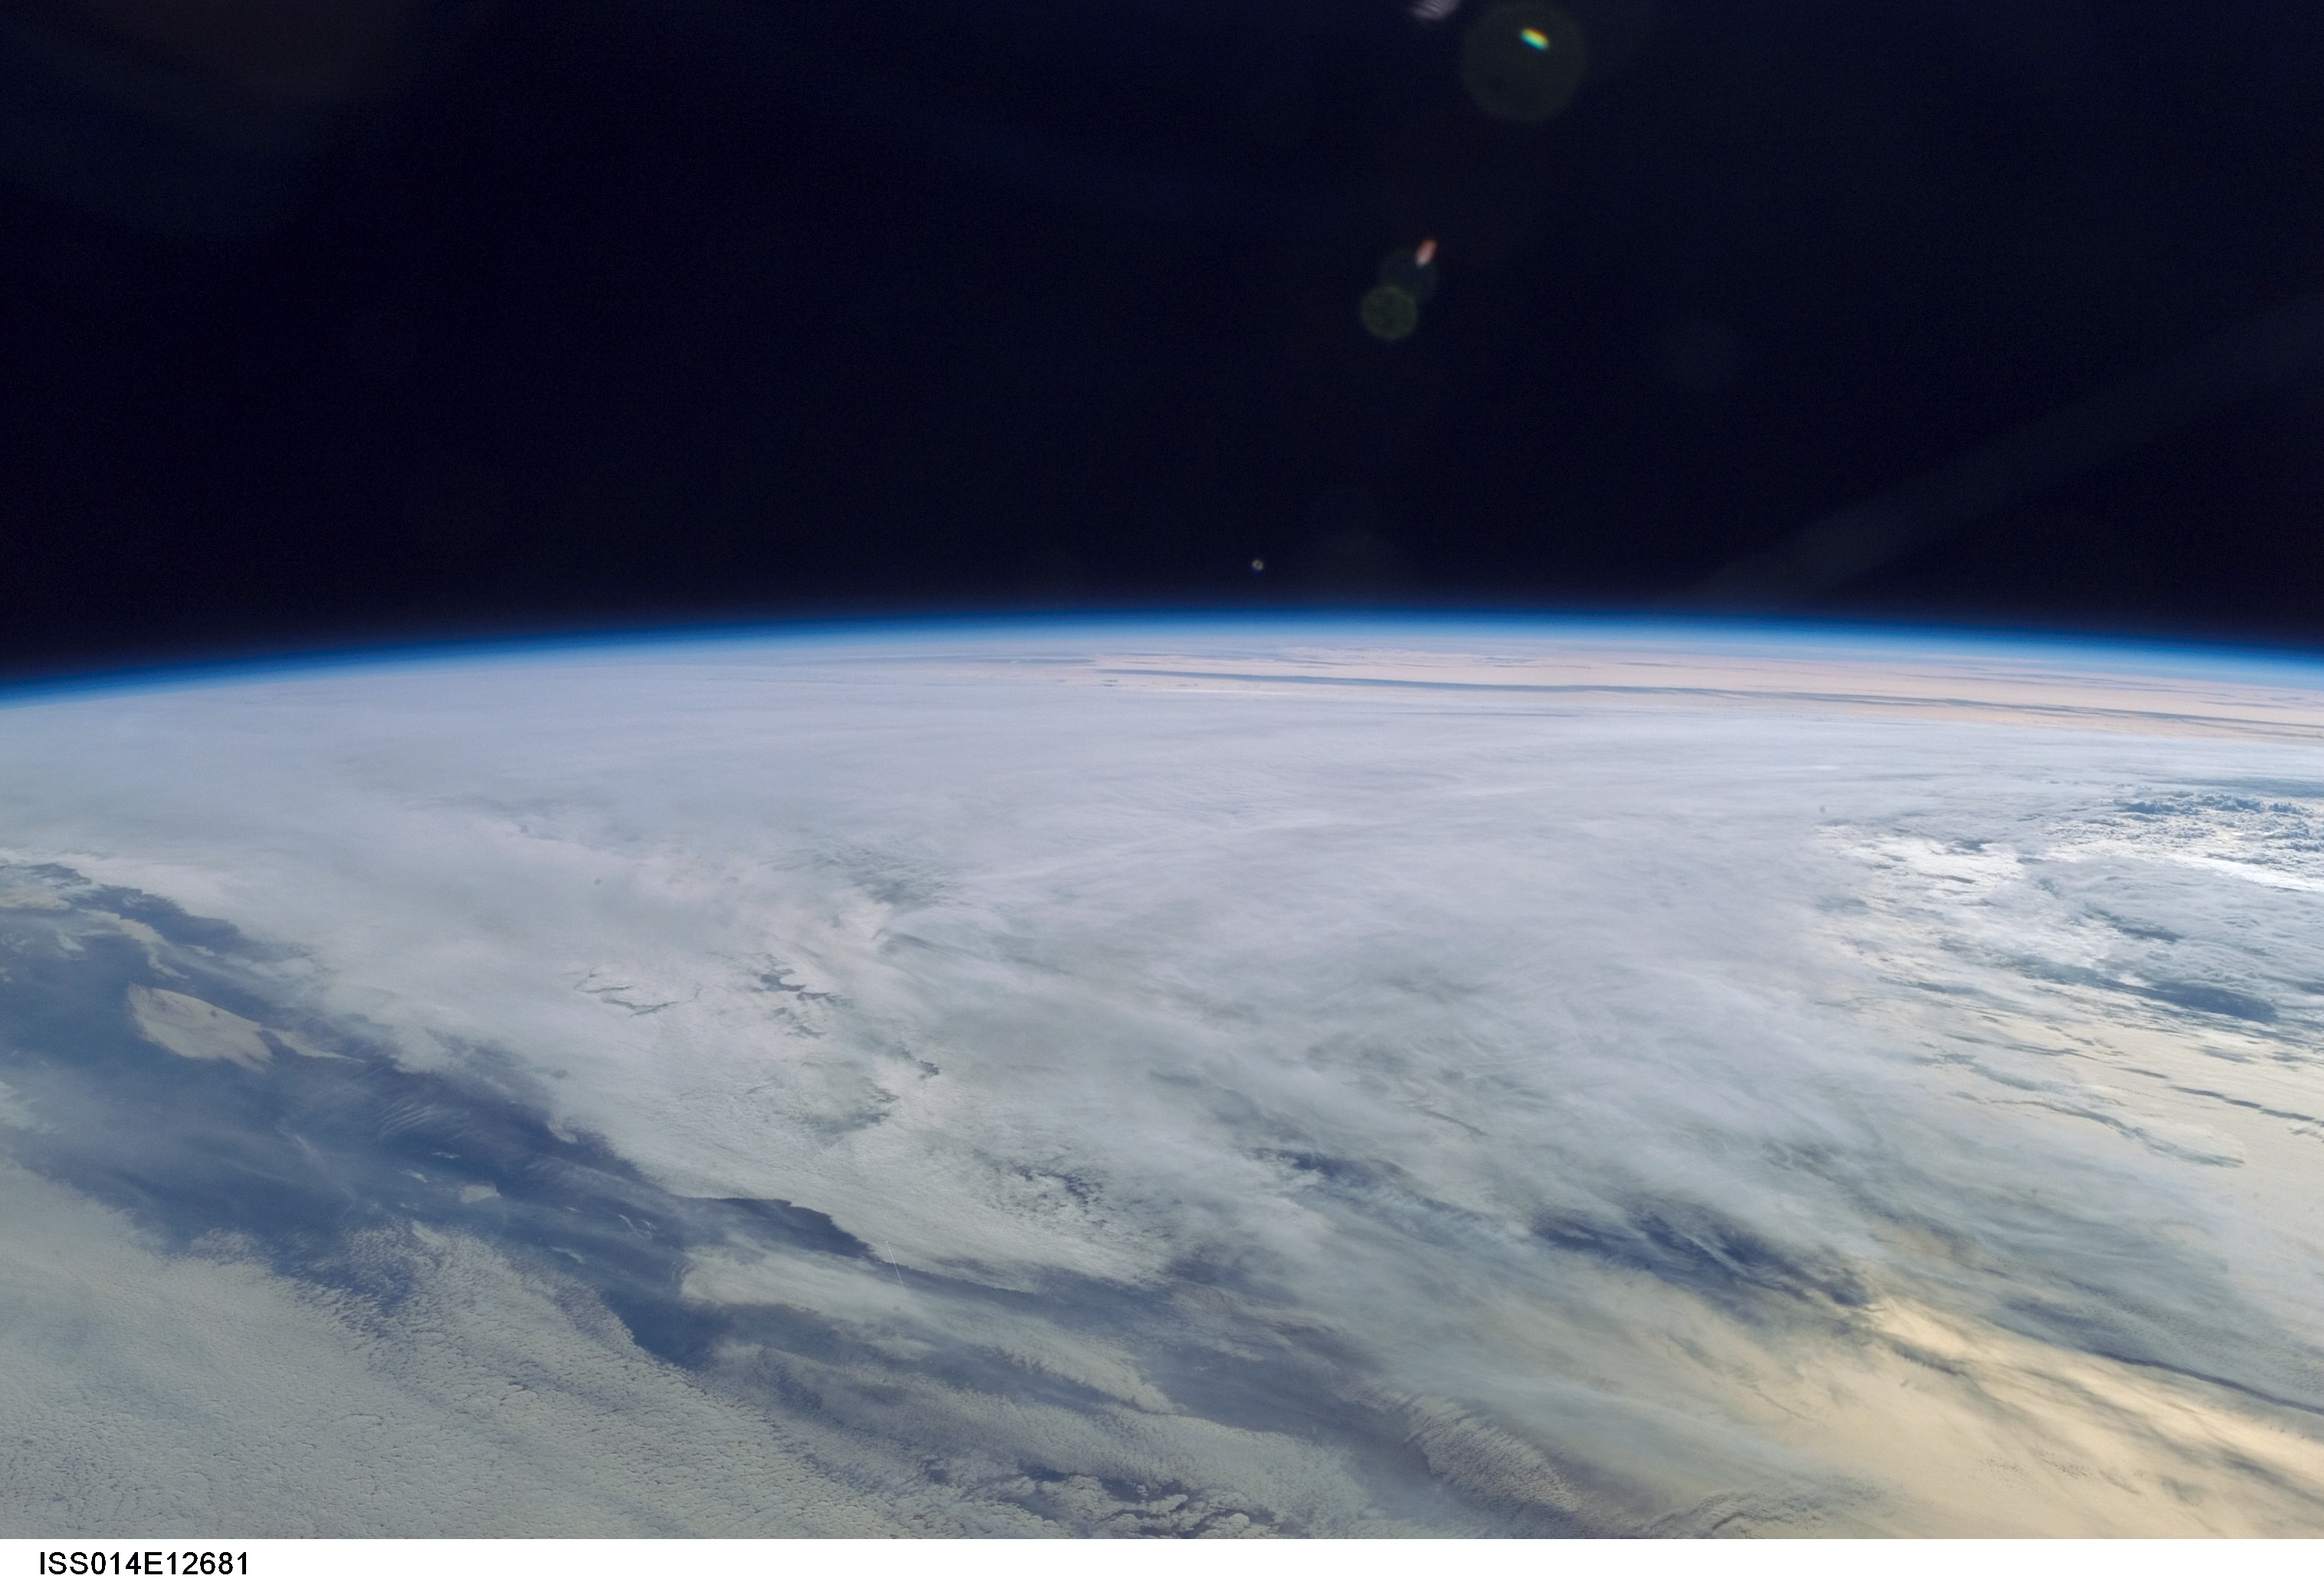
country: INDIAN OCEAN
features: PAN-GLINT, CLOUD LAYERS
